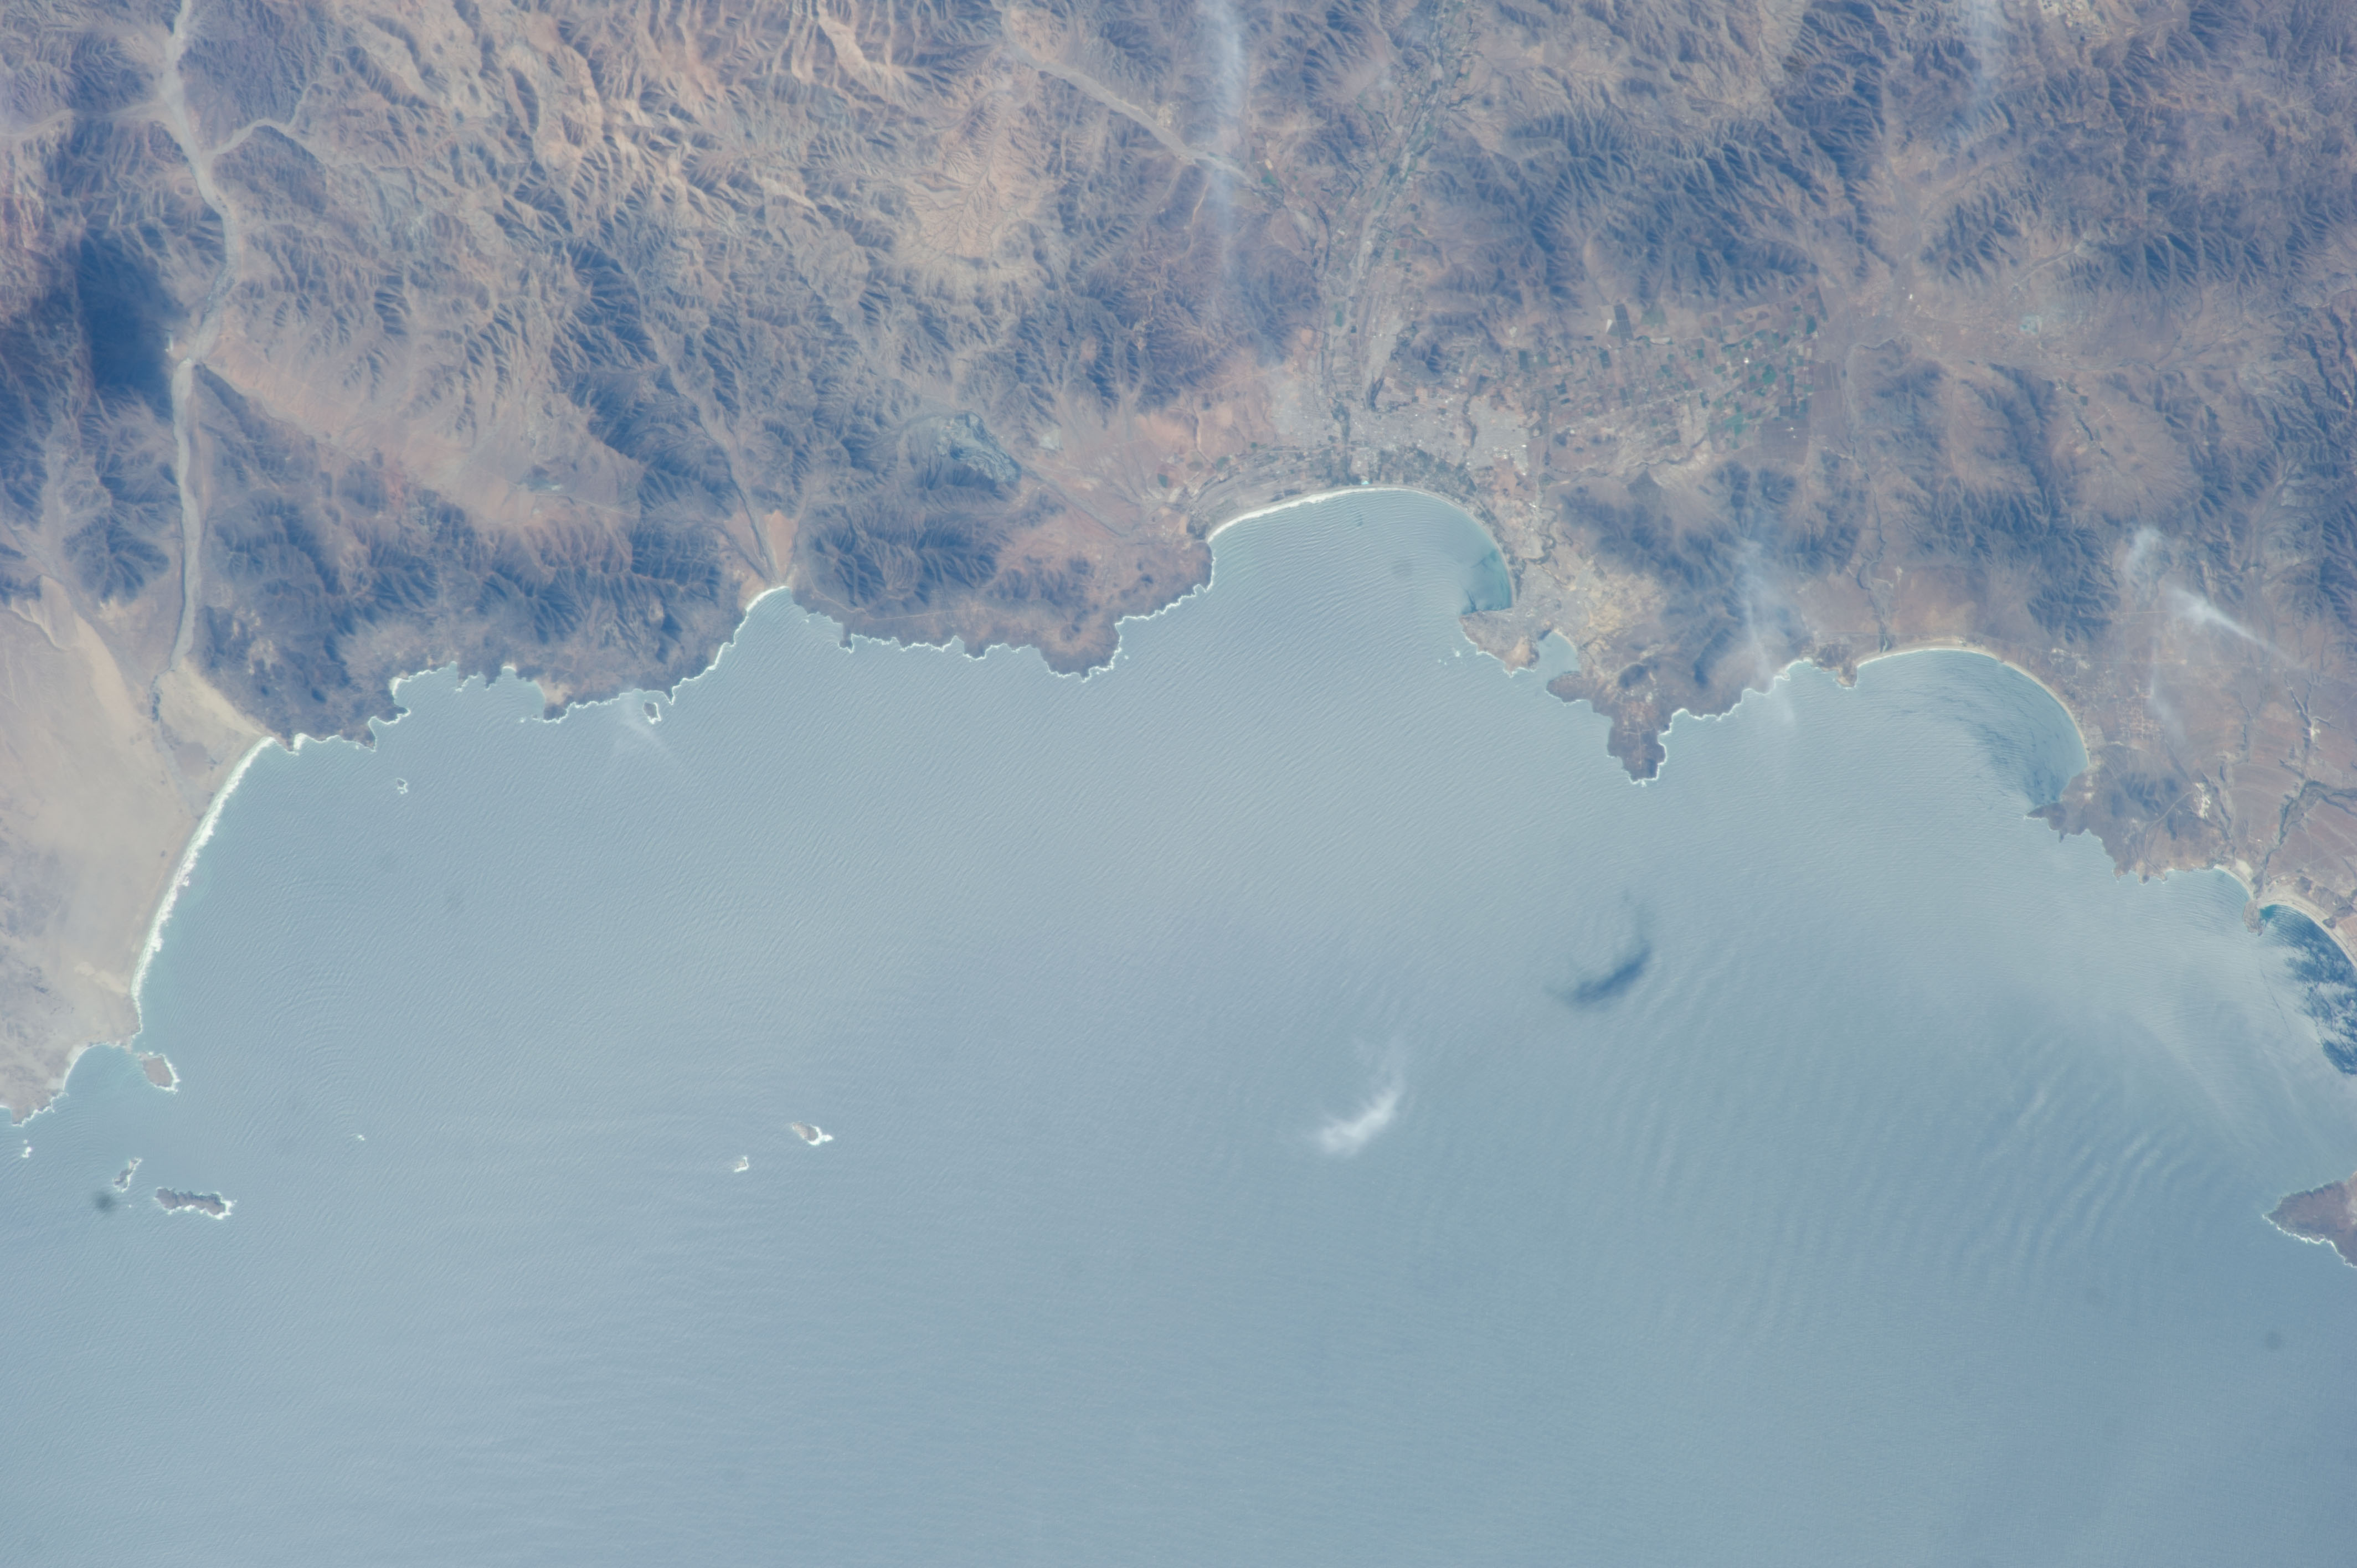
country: CHILE
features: PACIFIC OCEAN, LA SERENA, COQUIMBO, ANDES MOUNTAIN, LOS LORITOS, LENGUA DE VACA
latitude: -29.8
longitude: -71.4
